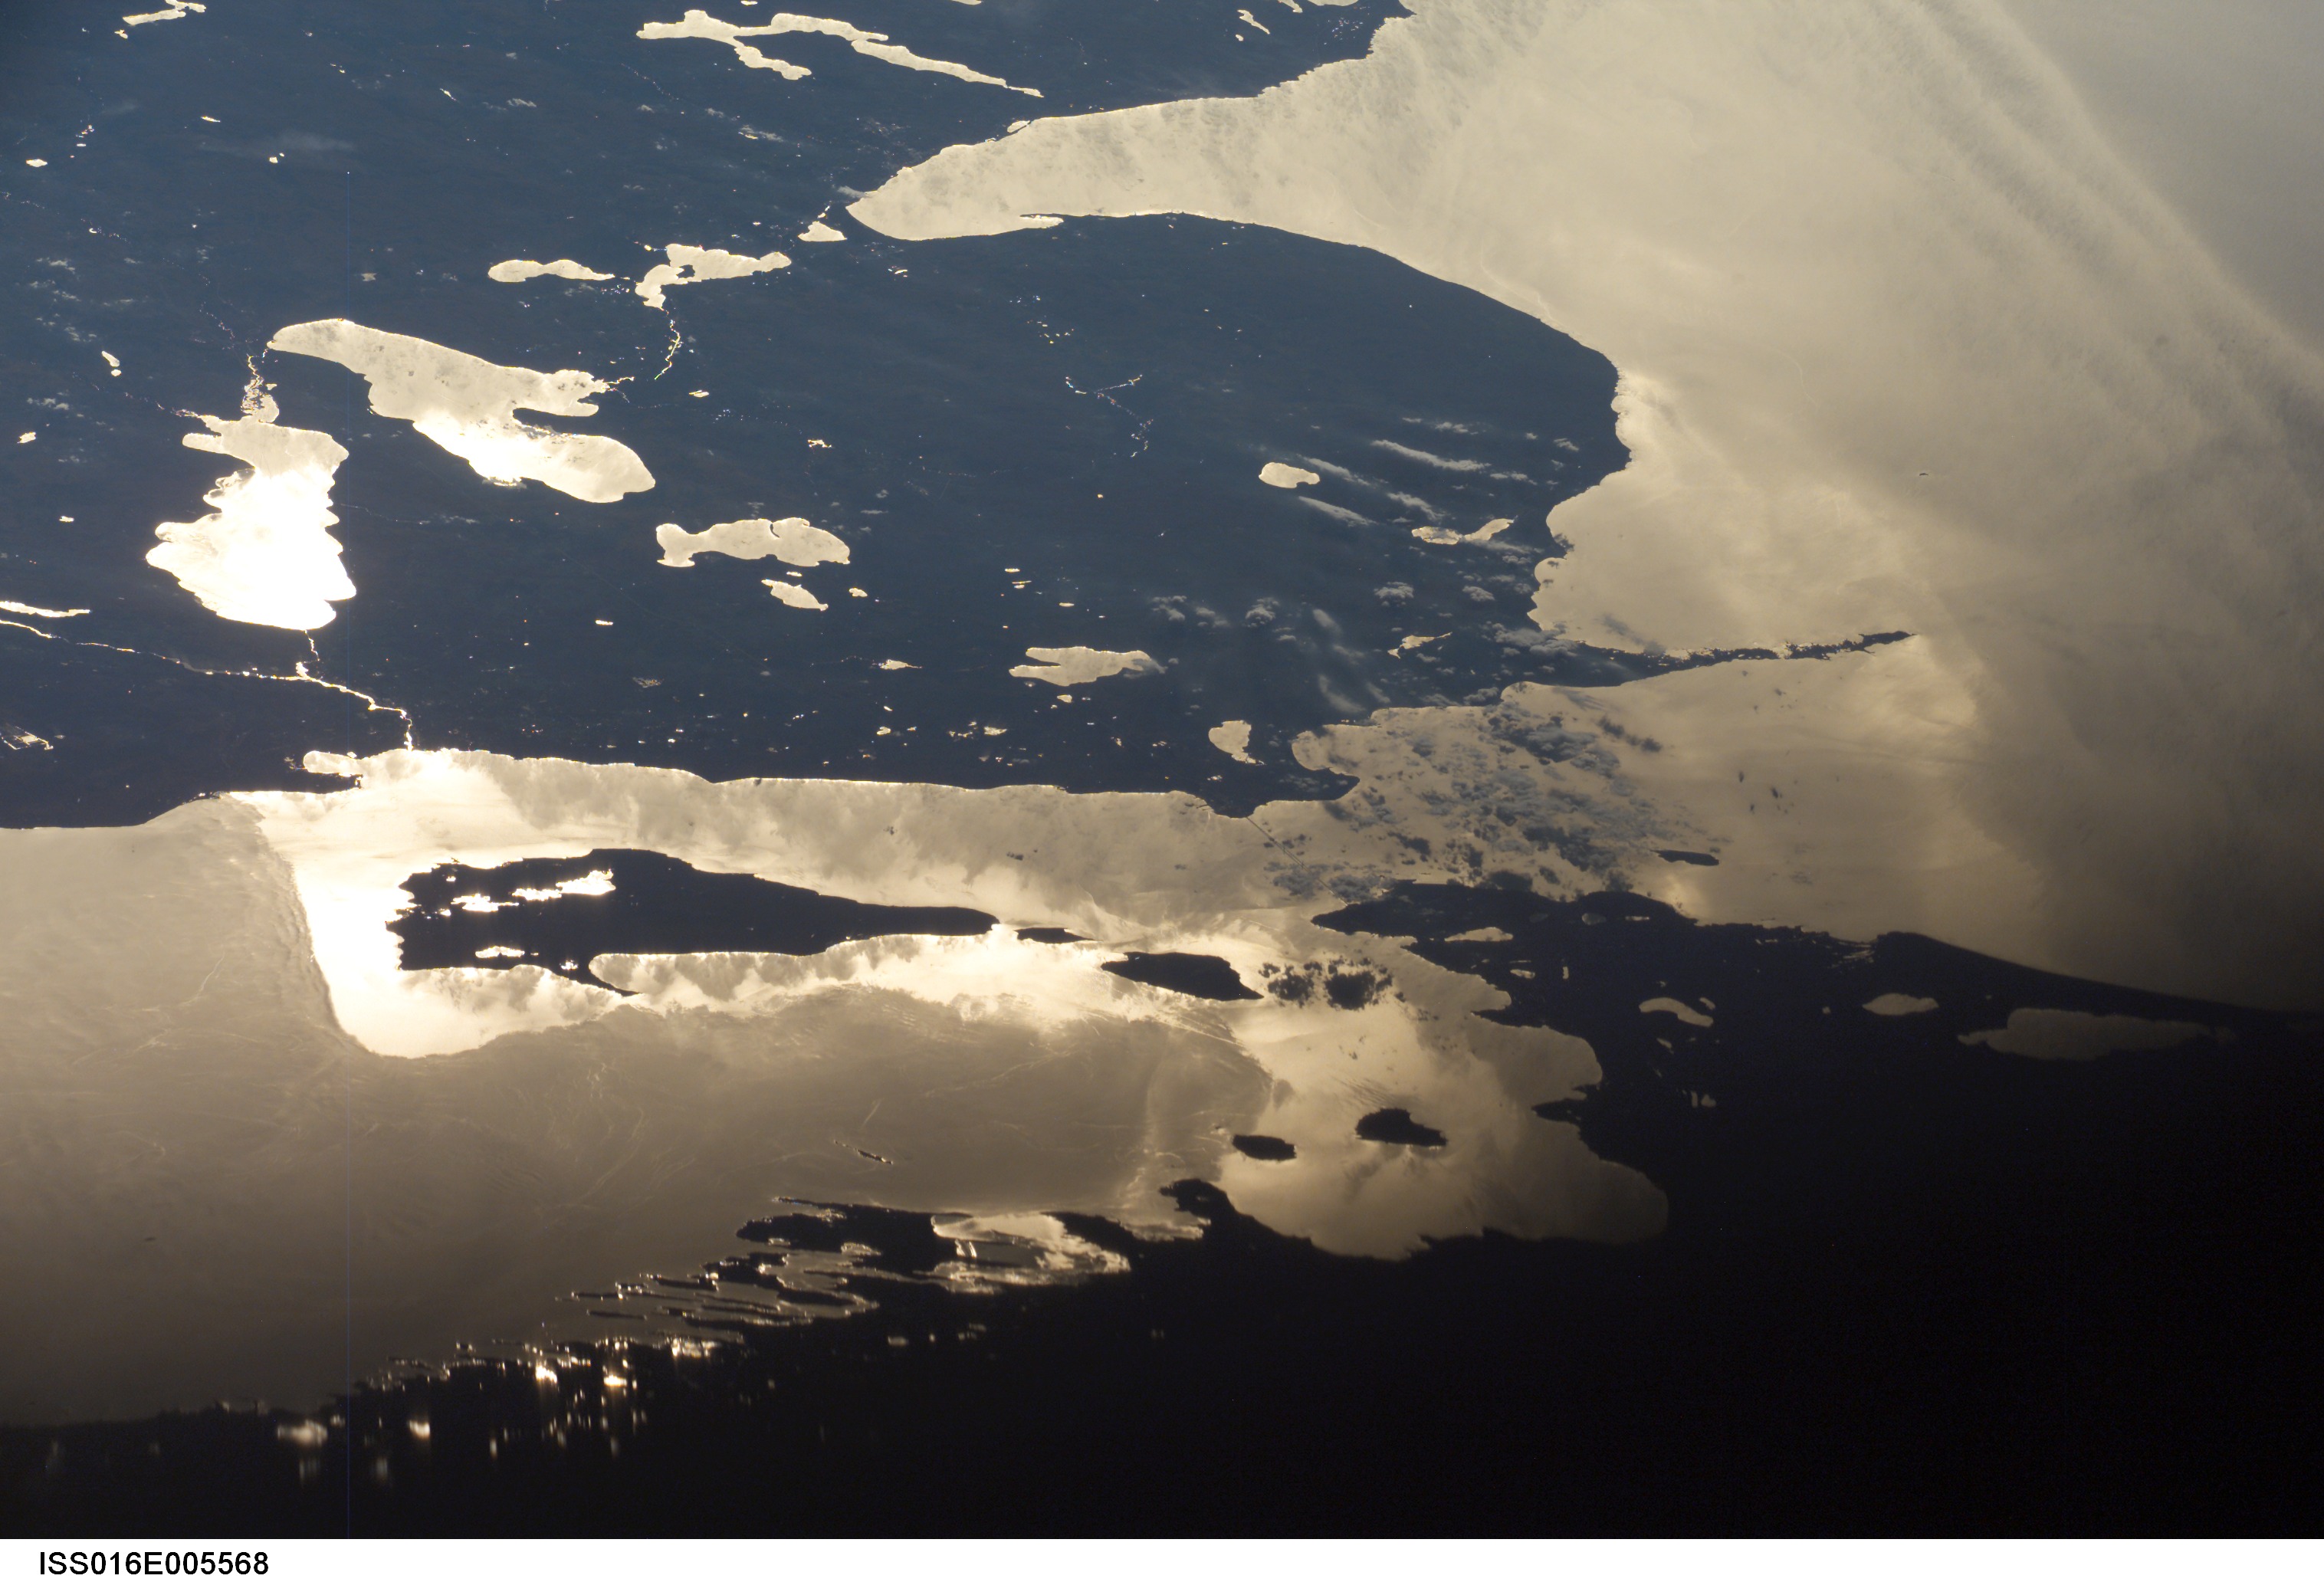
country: USA-MICHIGAN
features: STRAITS OF MAKINAC, GLINT
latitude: 46.0
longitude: -84.5
